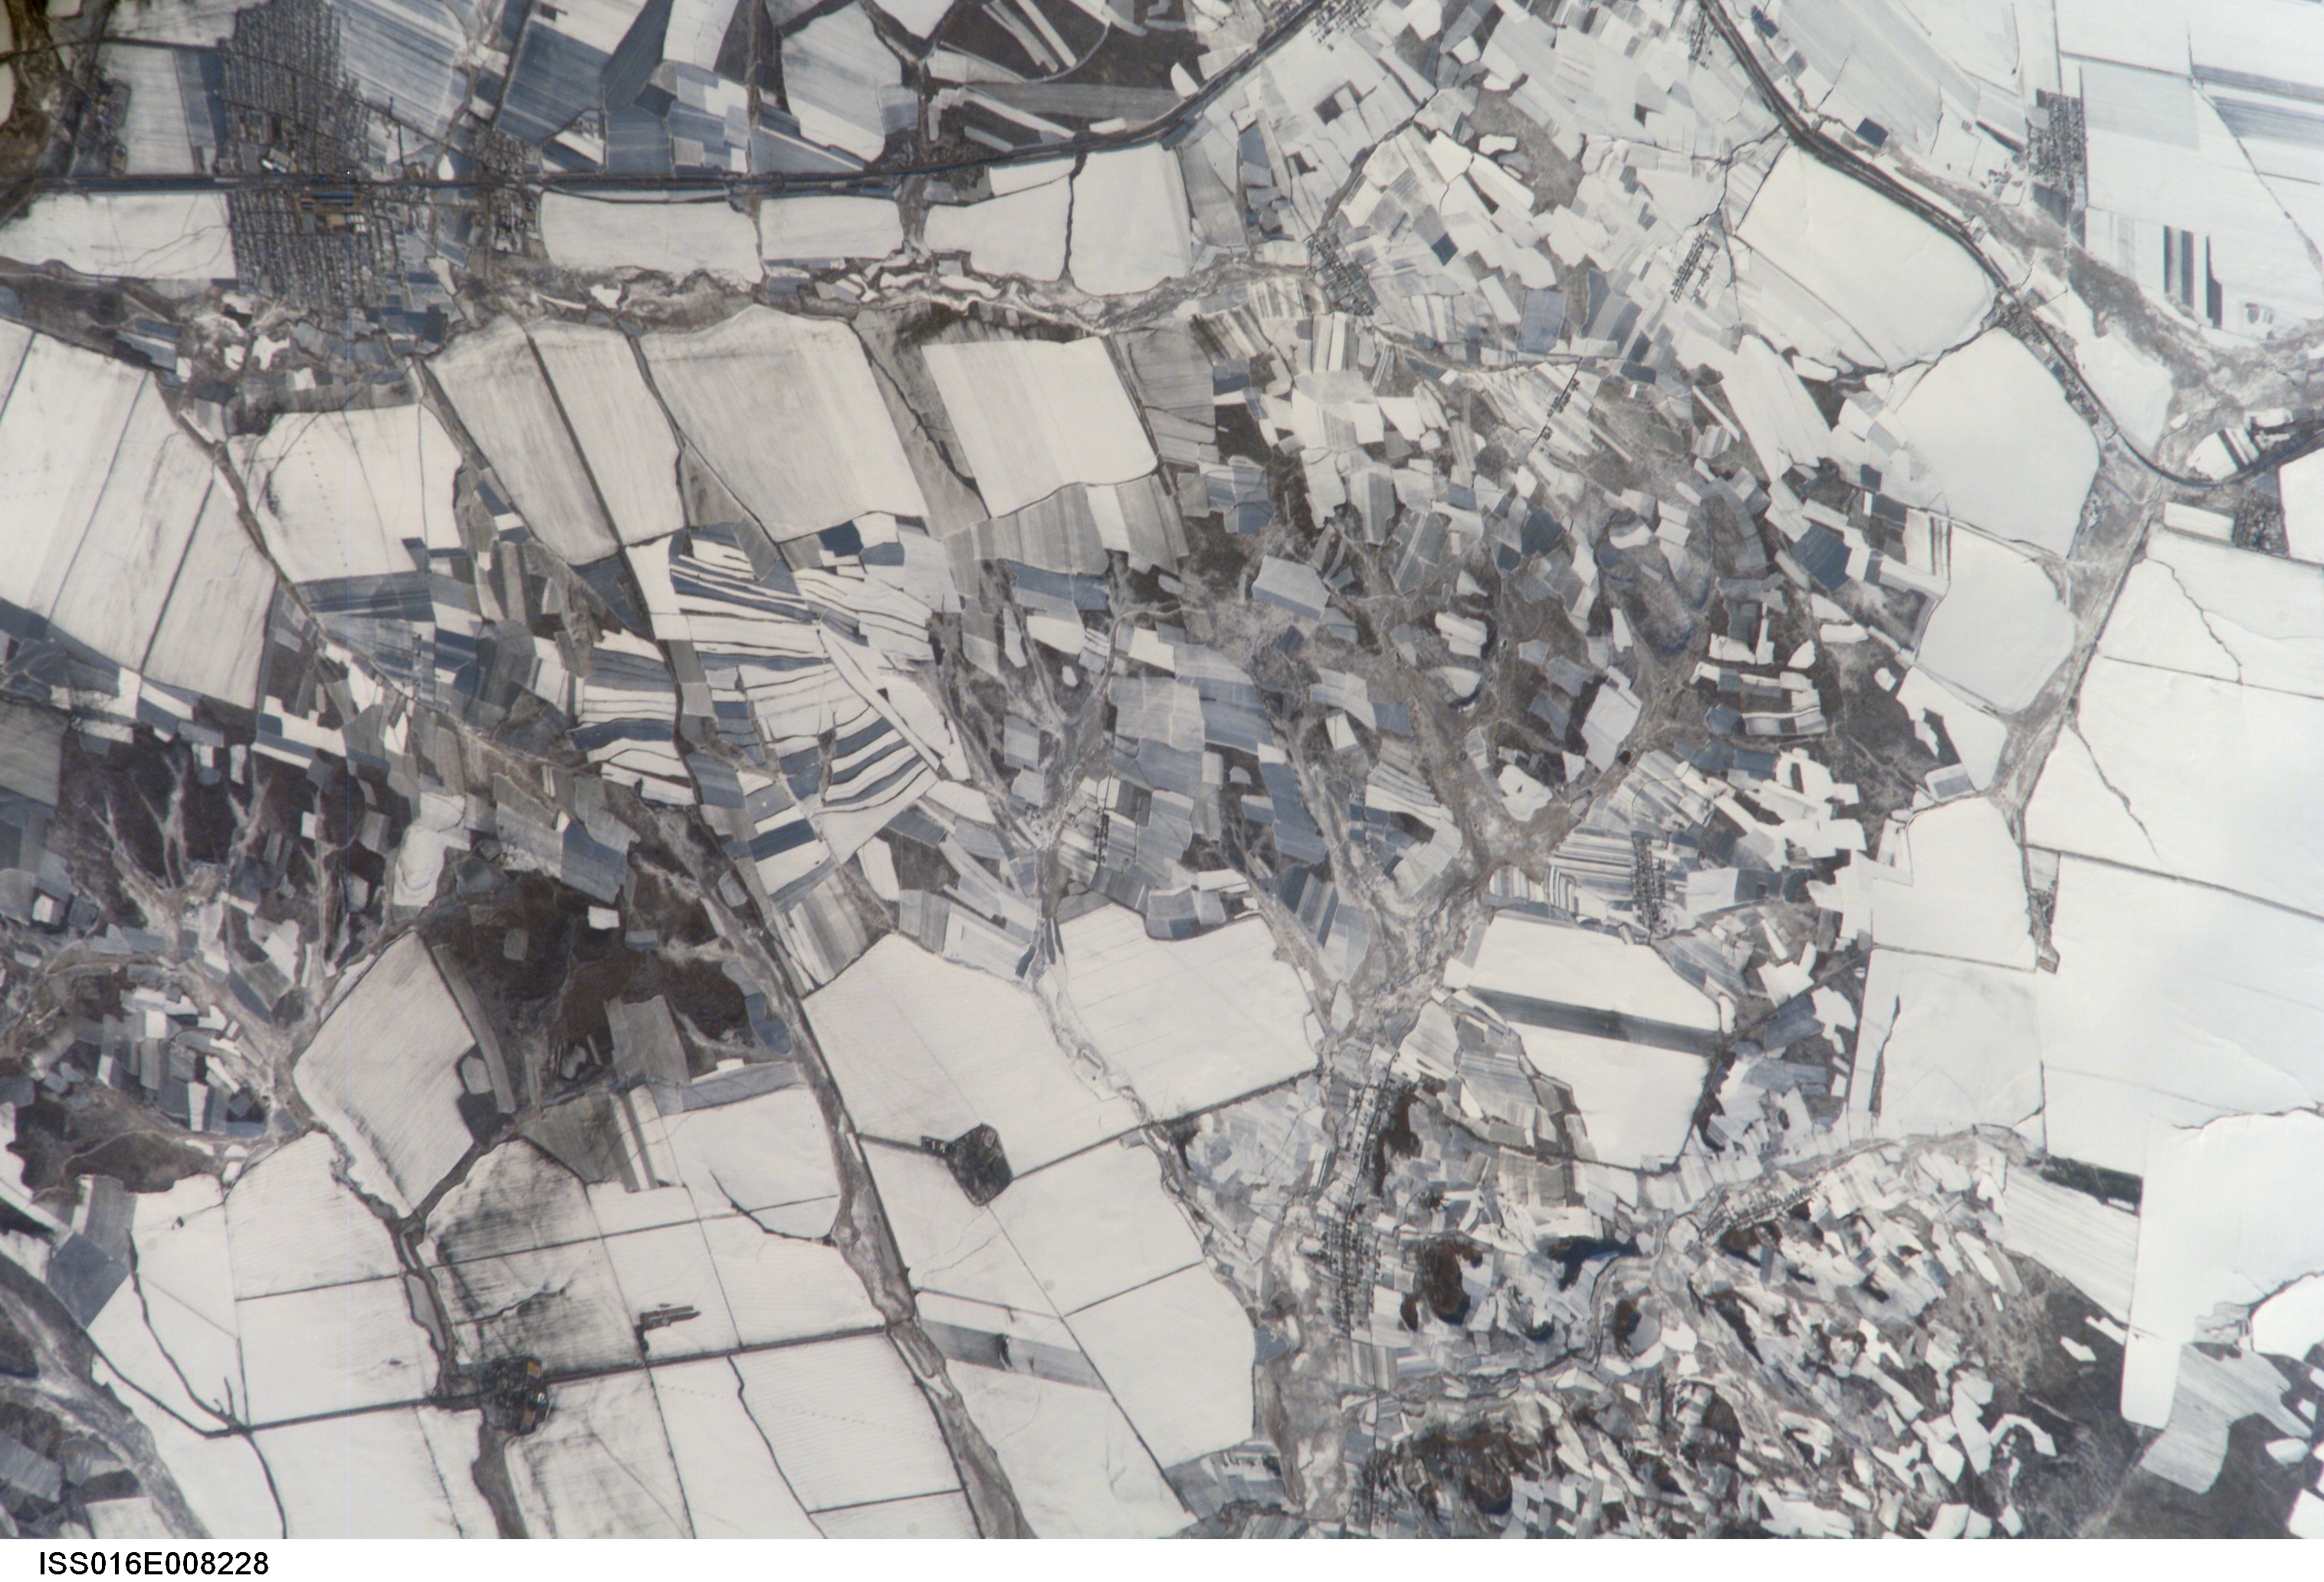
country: CHINA
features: HONGYANZHAN AREA, SNOW, AGR.
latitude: 49.6
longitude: 125.0
